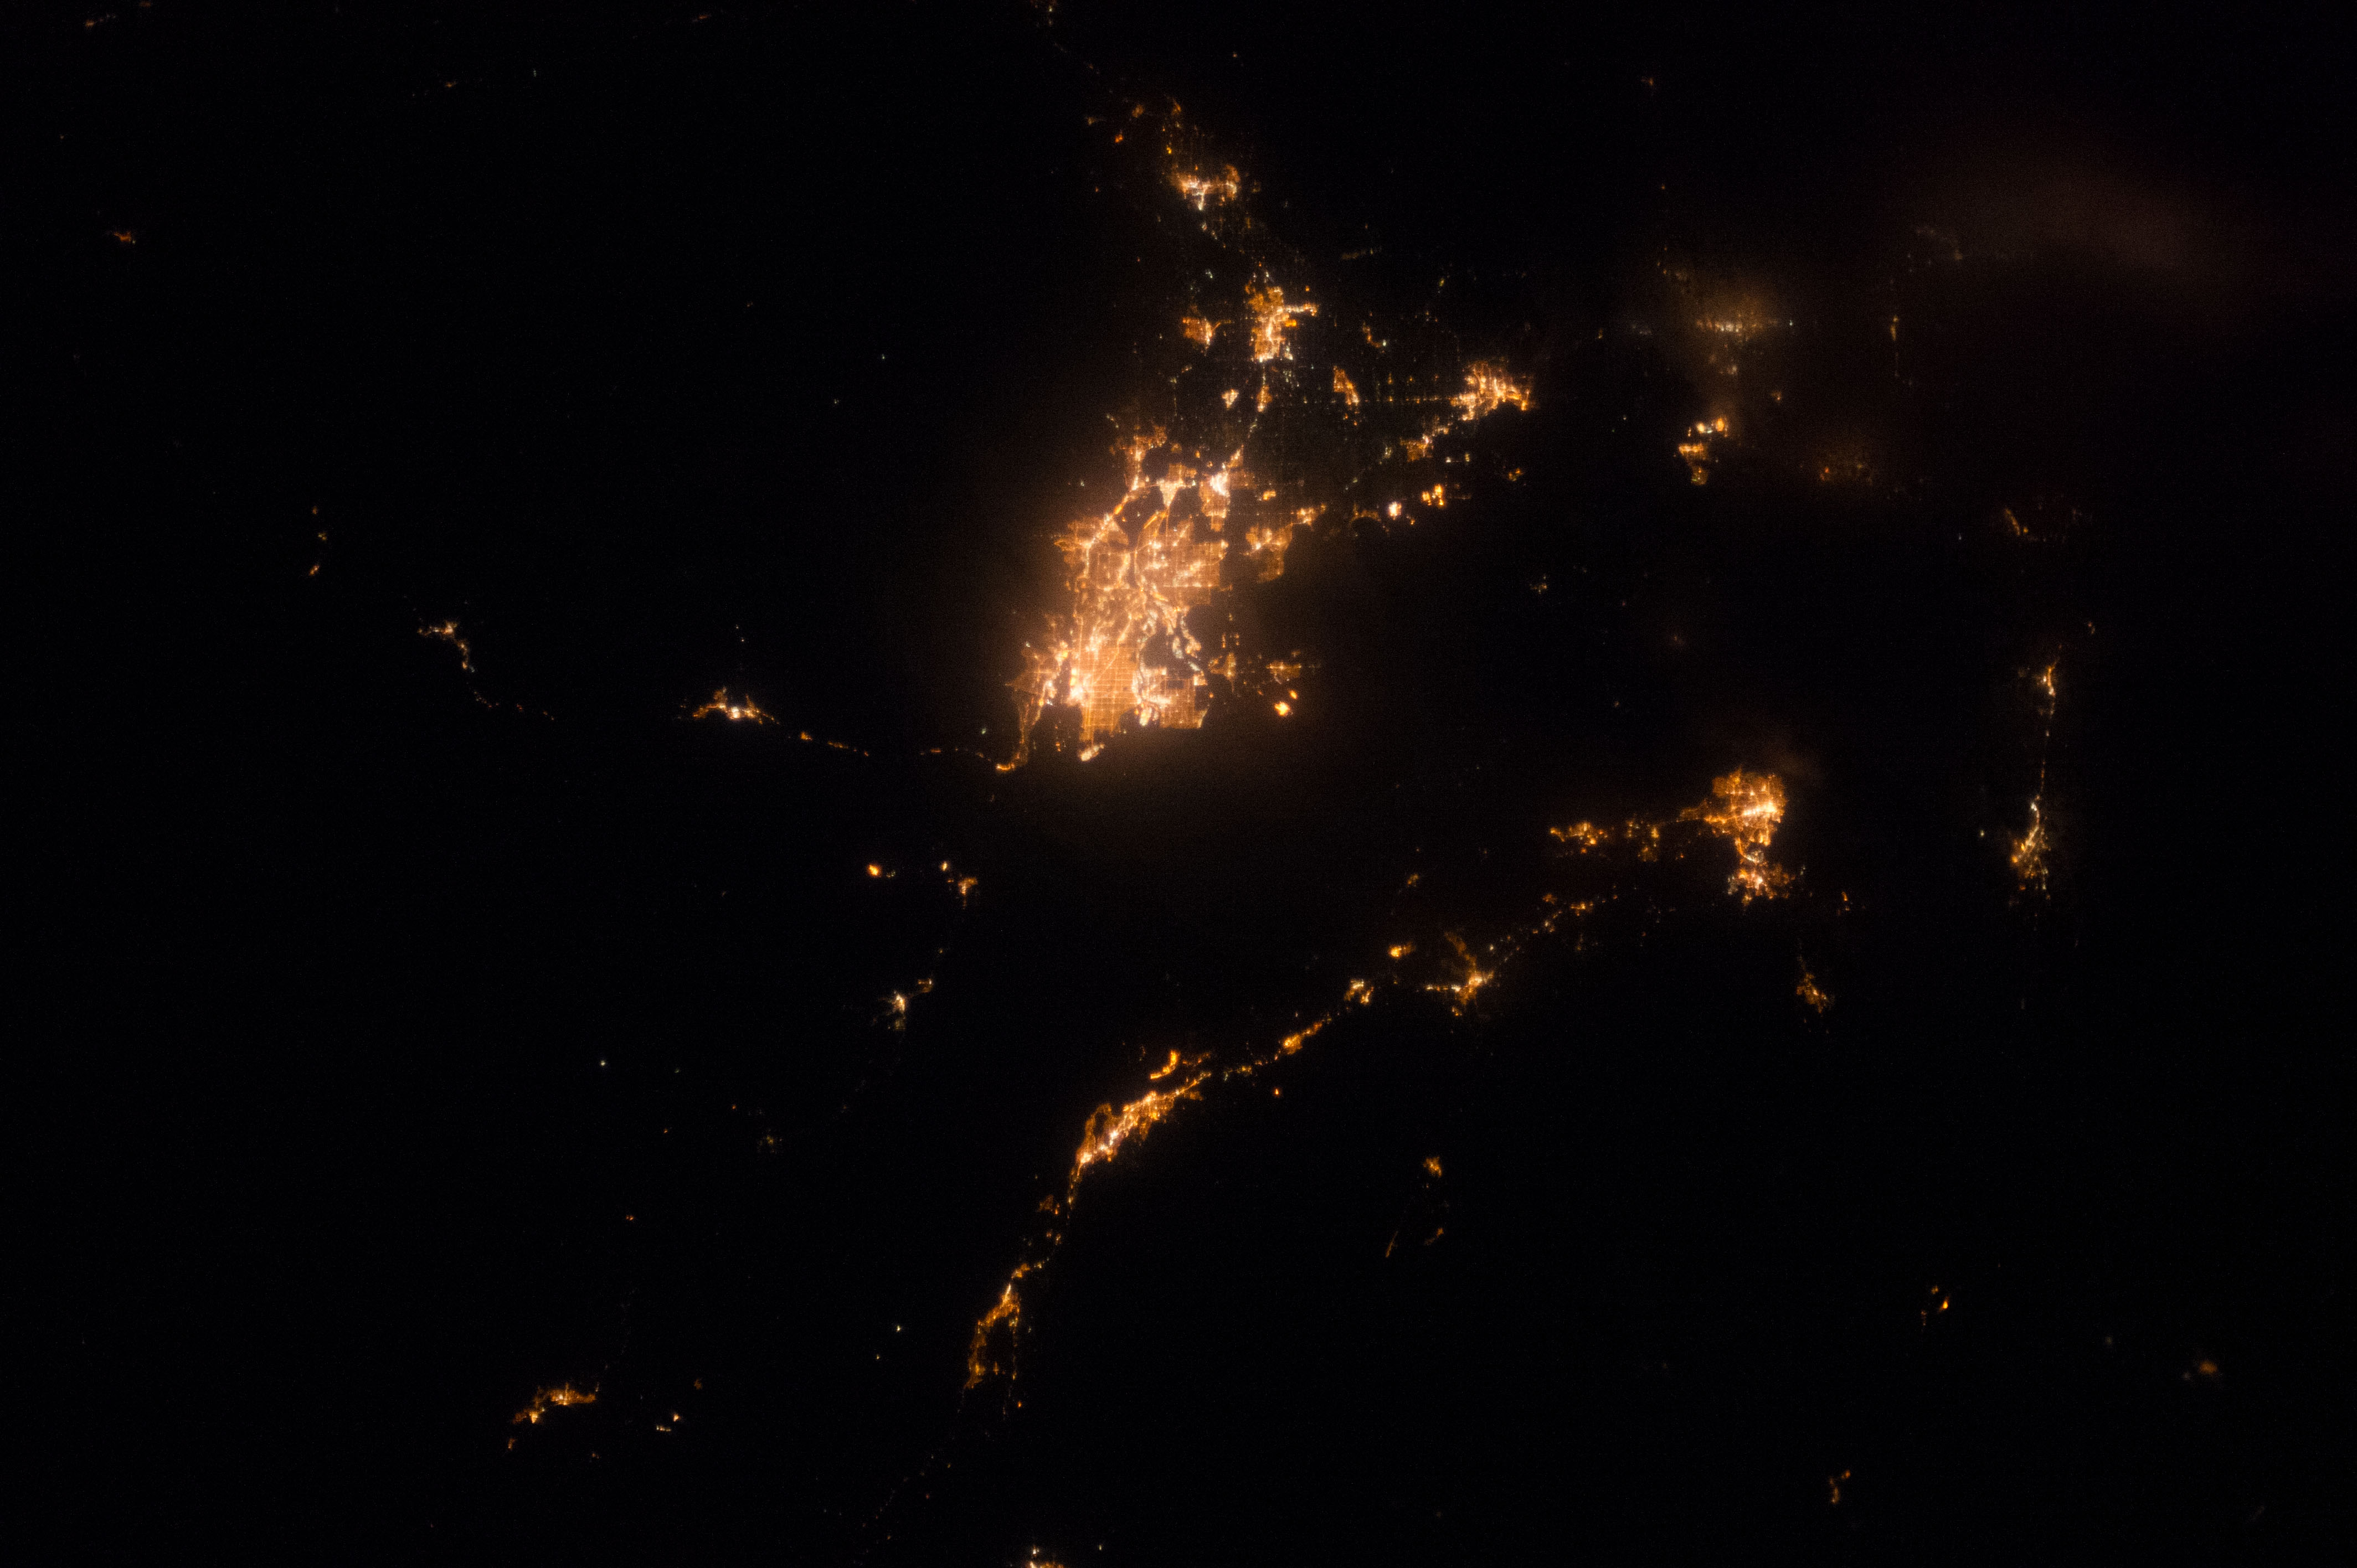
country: CANADA-BC
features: CY.
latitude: 49.0
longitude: -123.5
